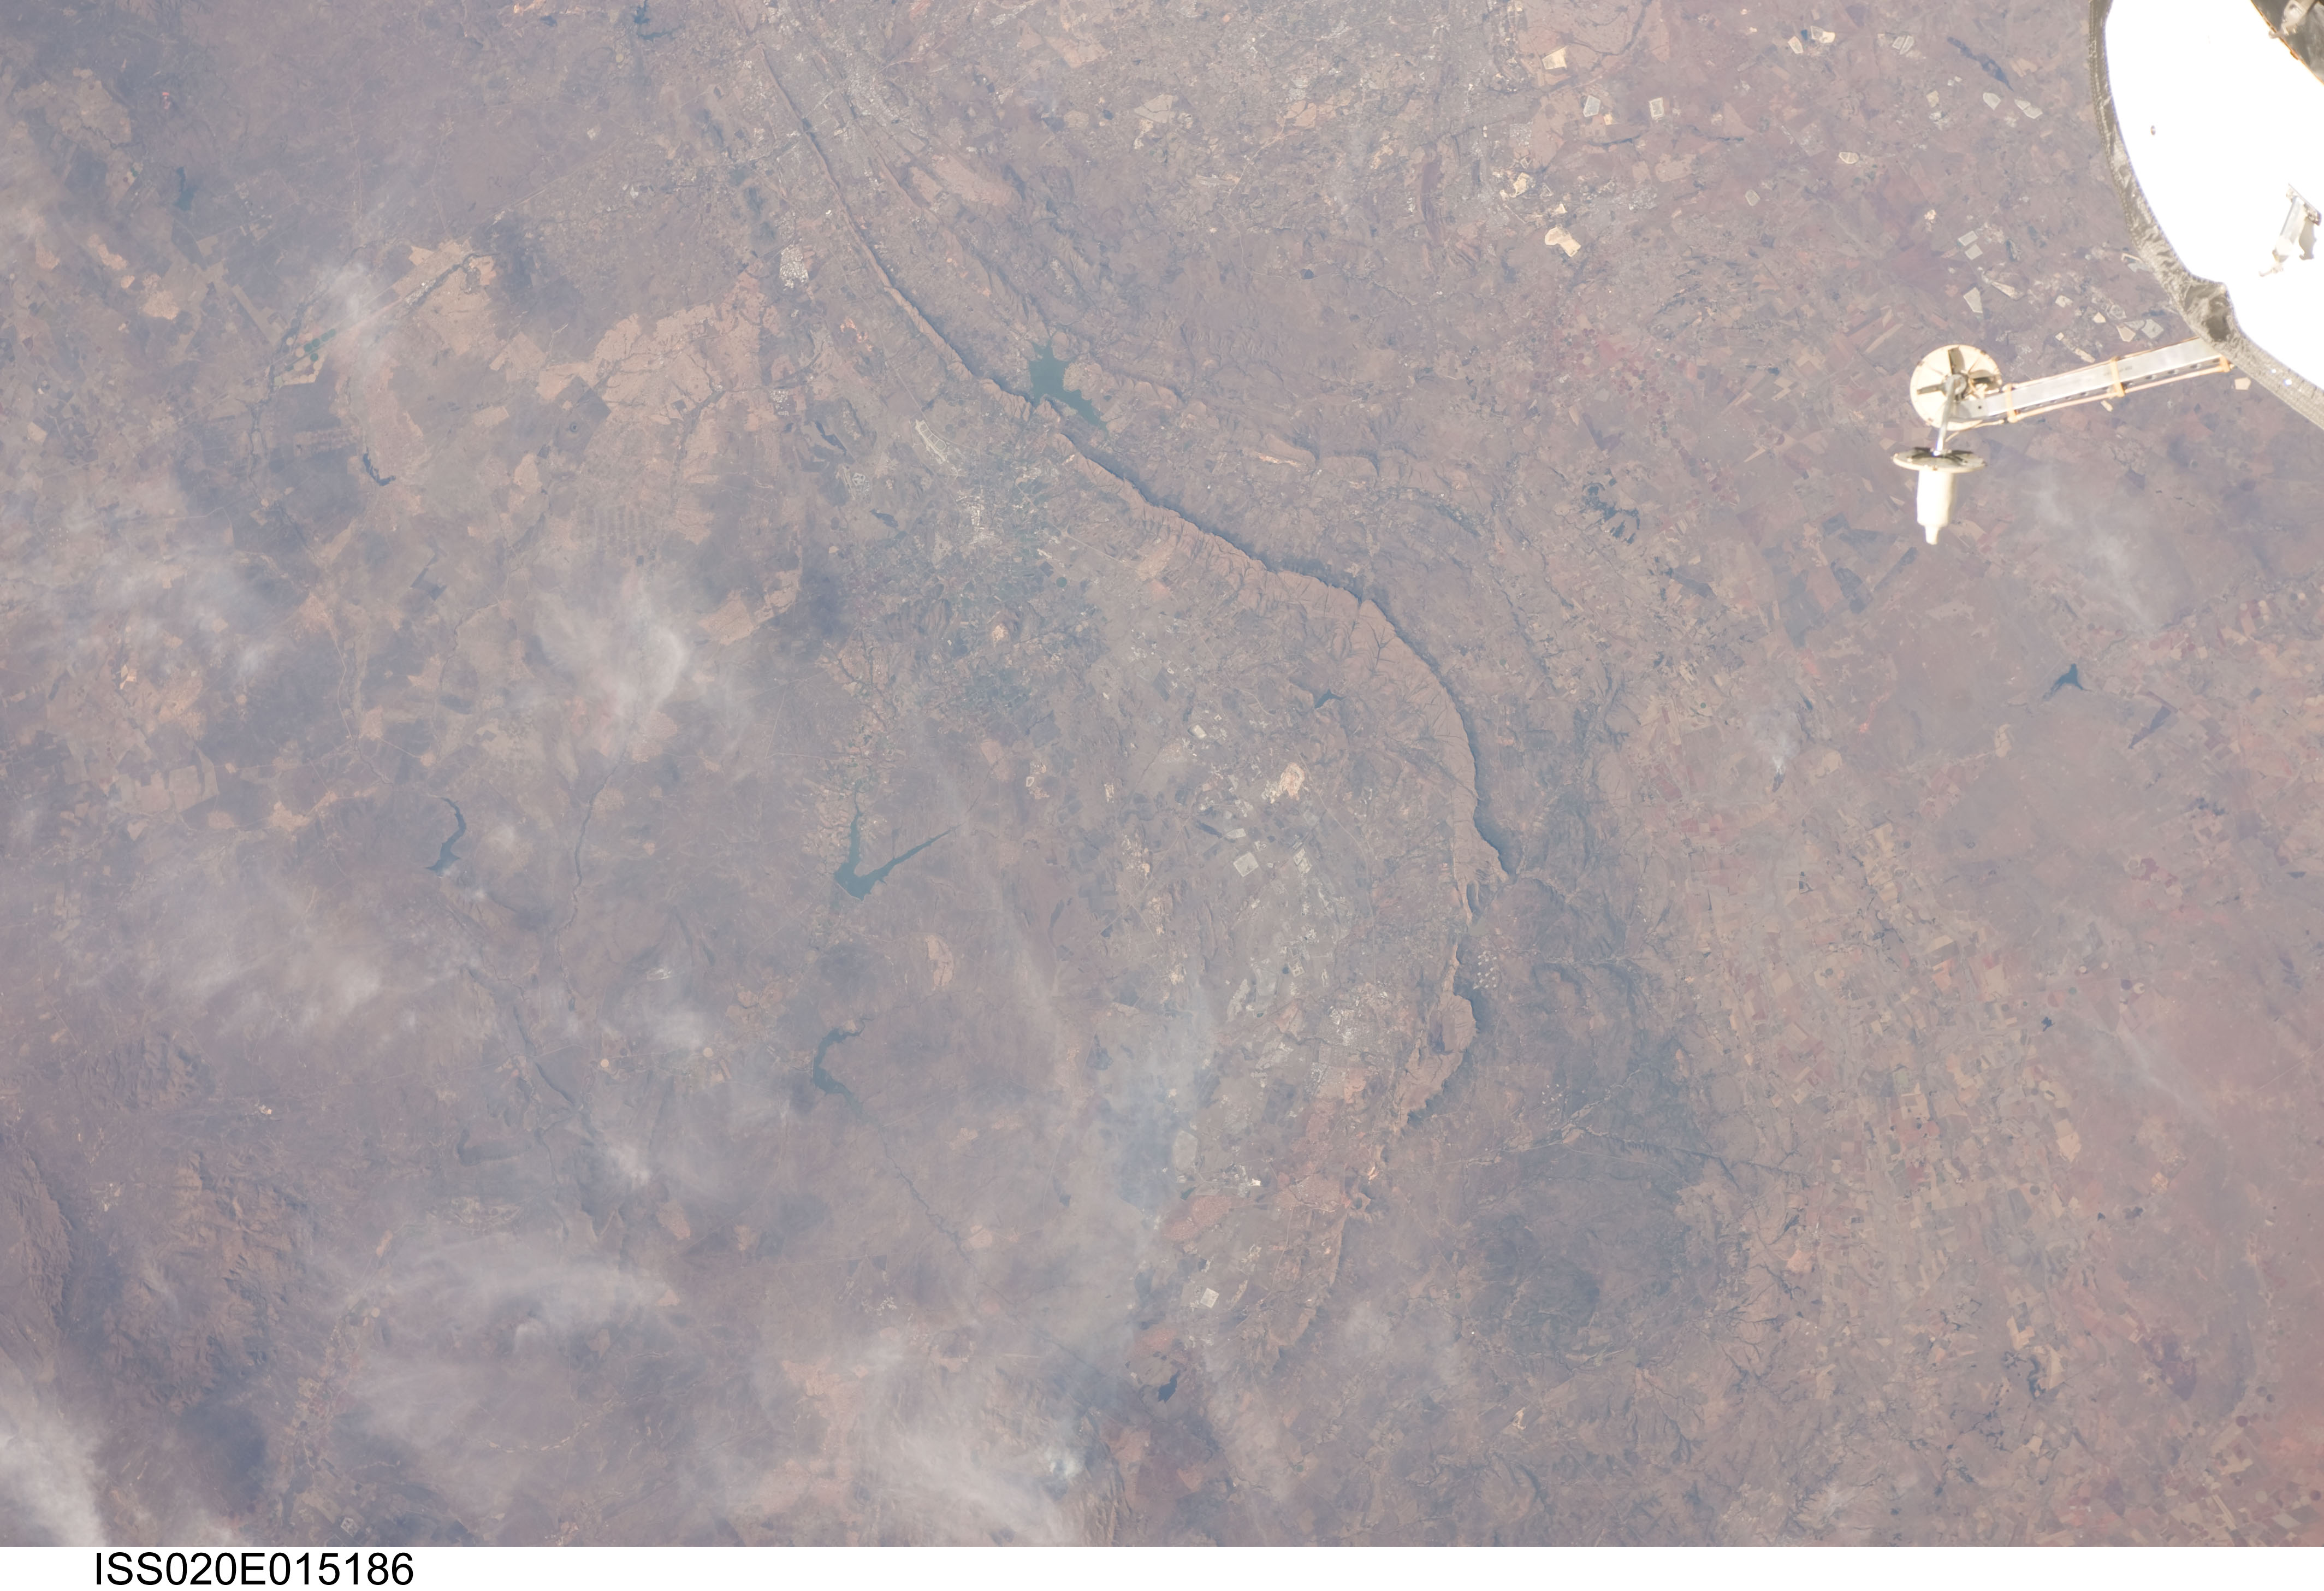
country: REPUBLIC SOUTH AFRICA
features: RUSTENBURG, RUSTENBURG NATURE RESERVE, SOYUZ
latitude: -25.5
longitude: 27.5
